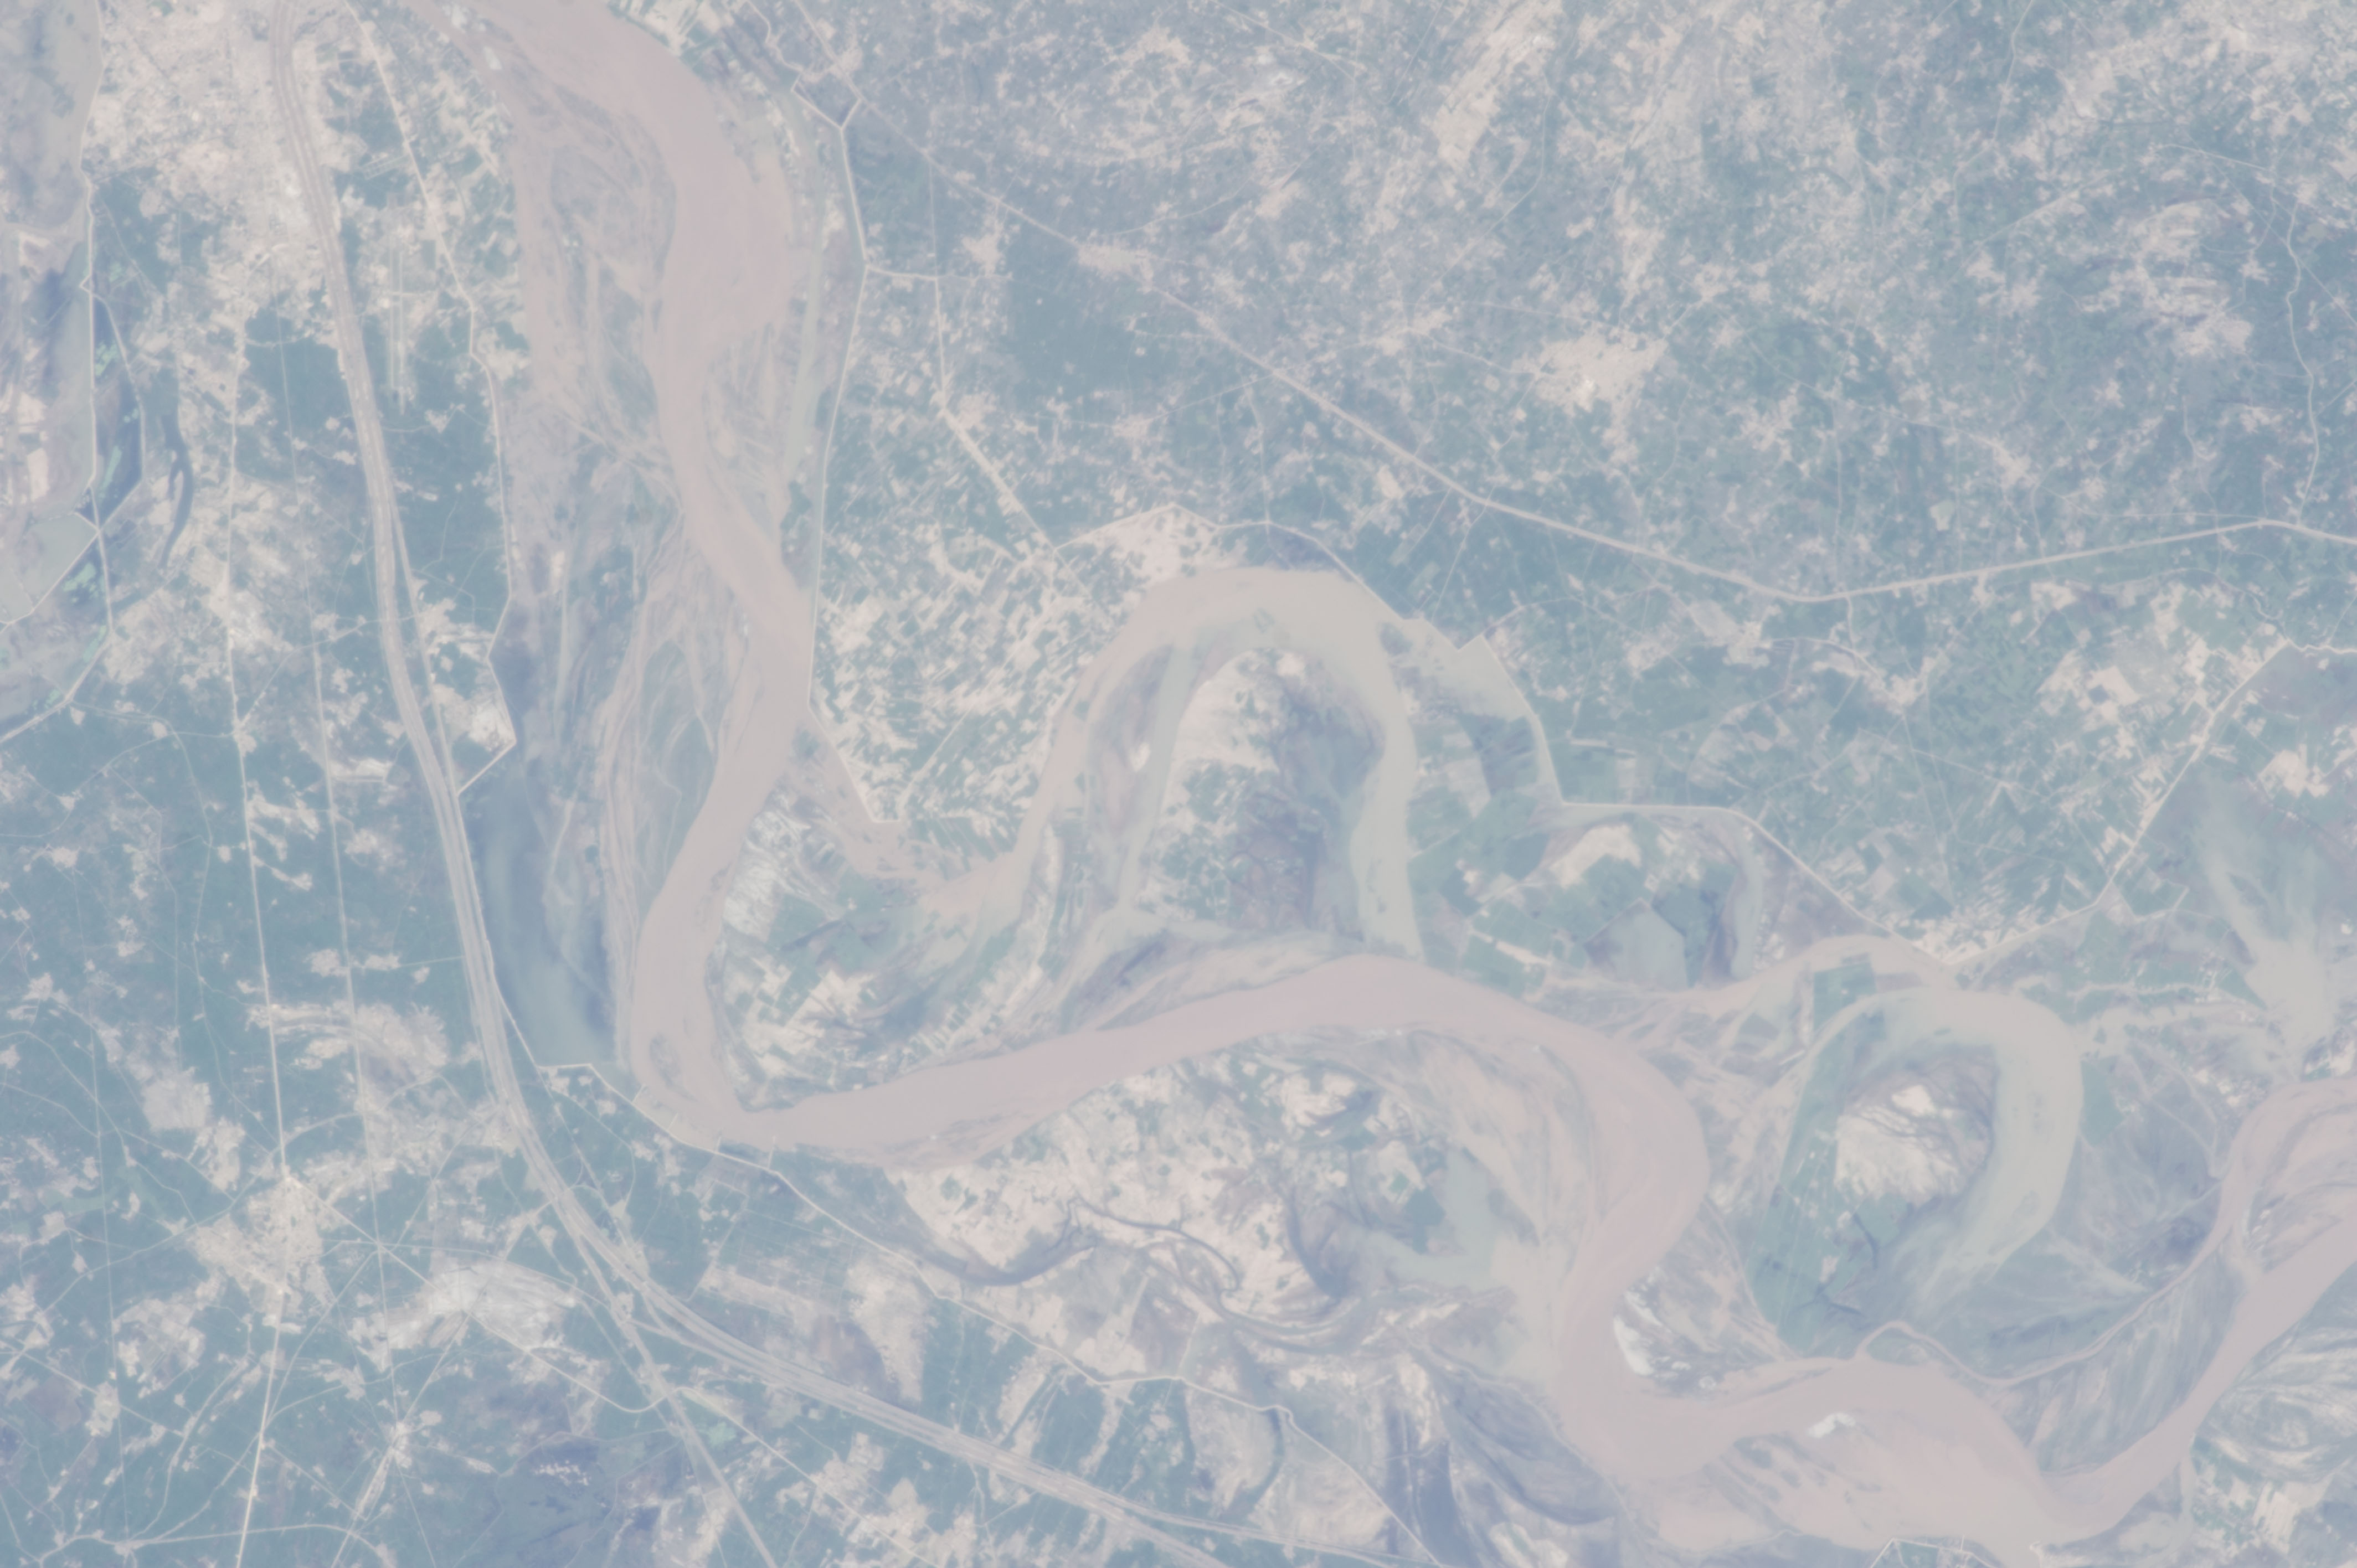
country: PAKISTAN
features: INDUS R., PIRJO GOTH, SUKKUR
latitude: 27.7
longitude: 68.6
